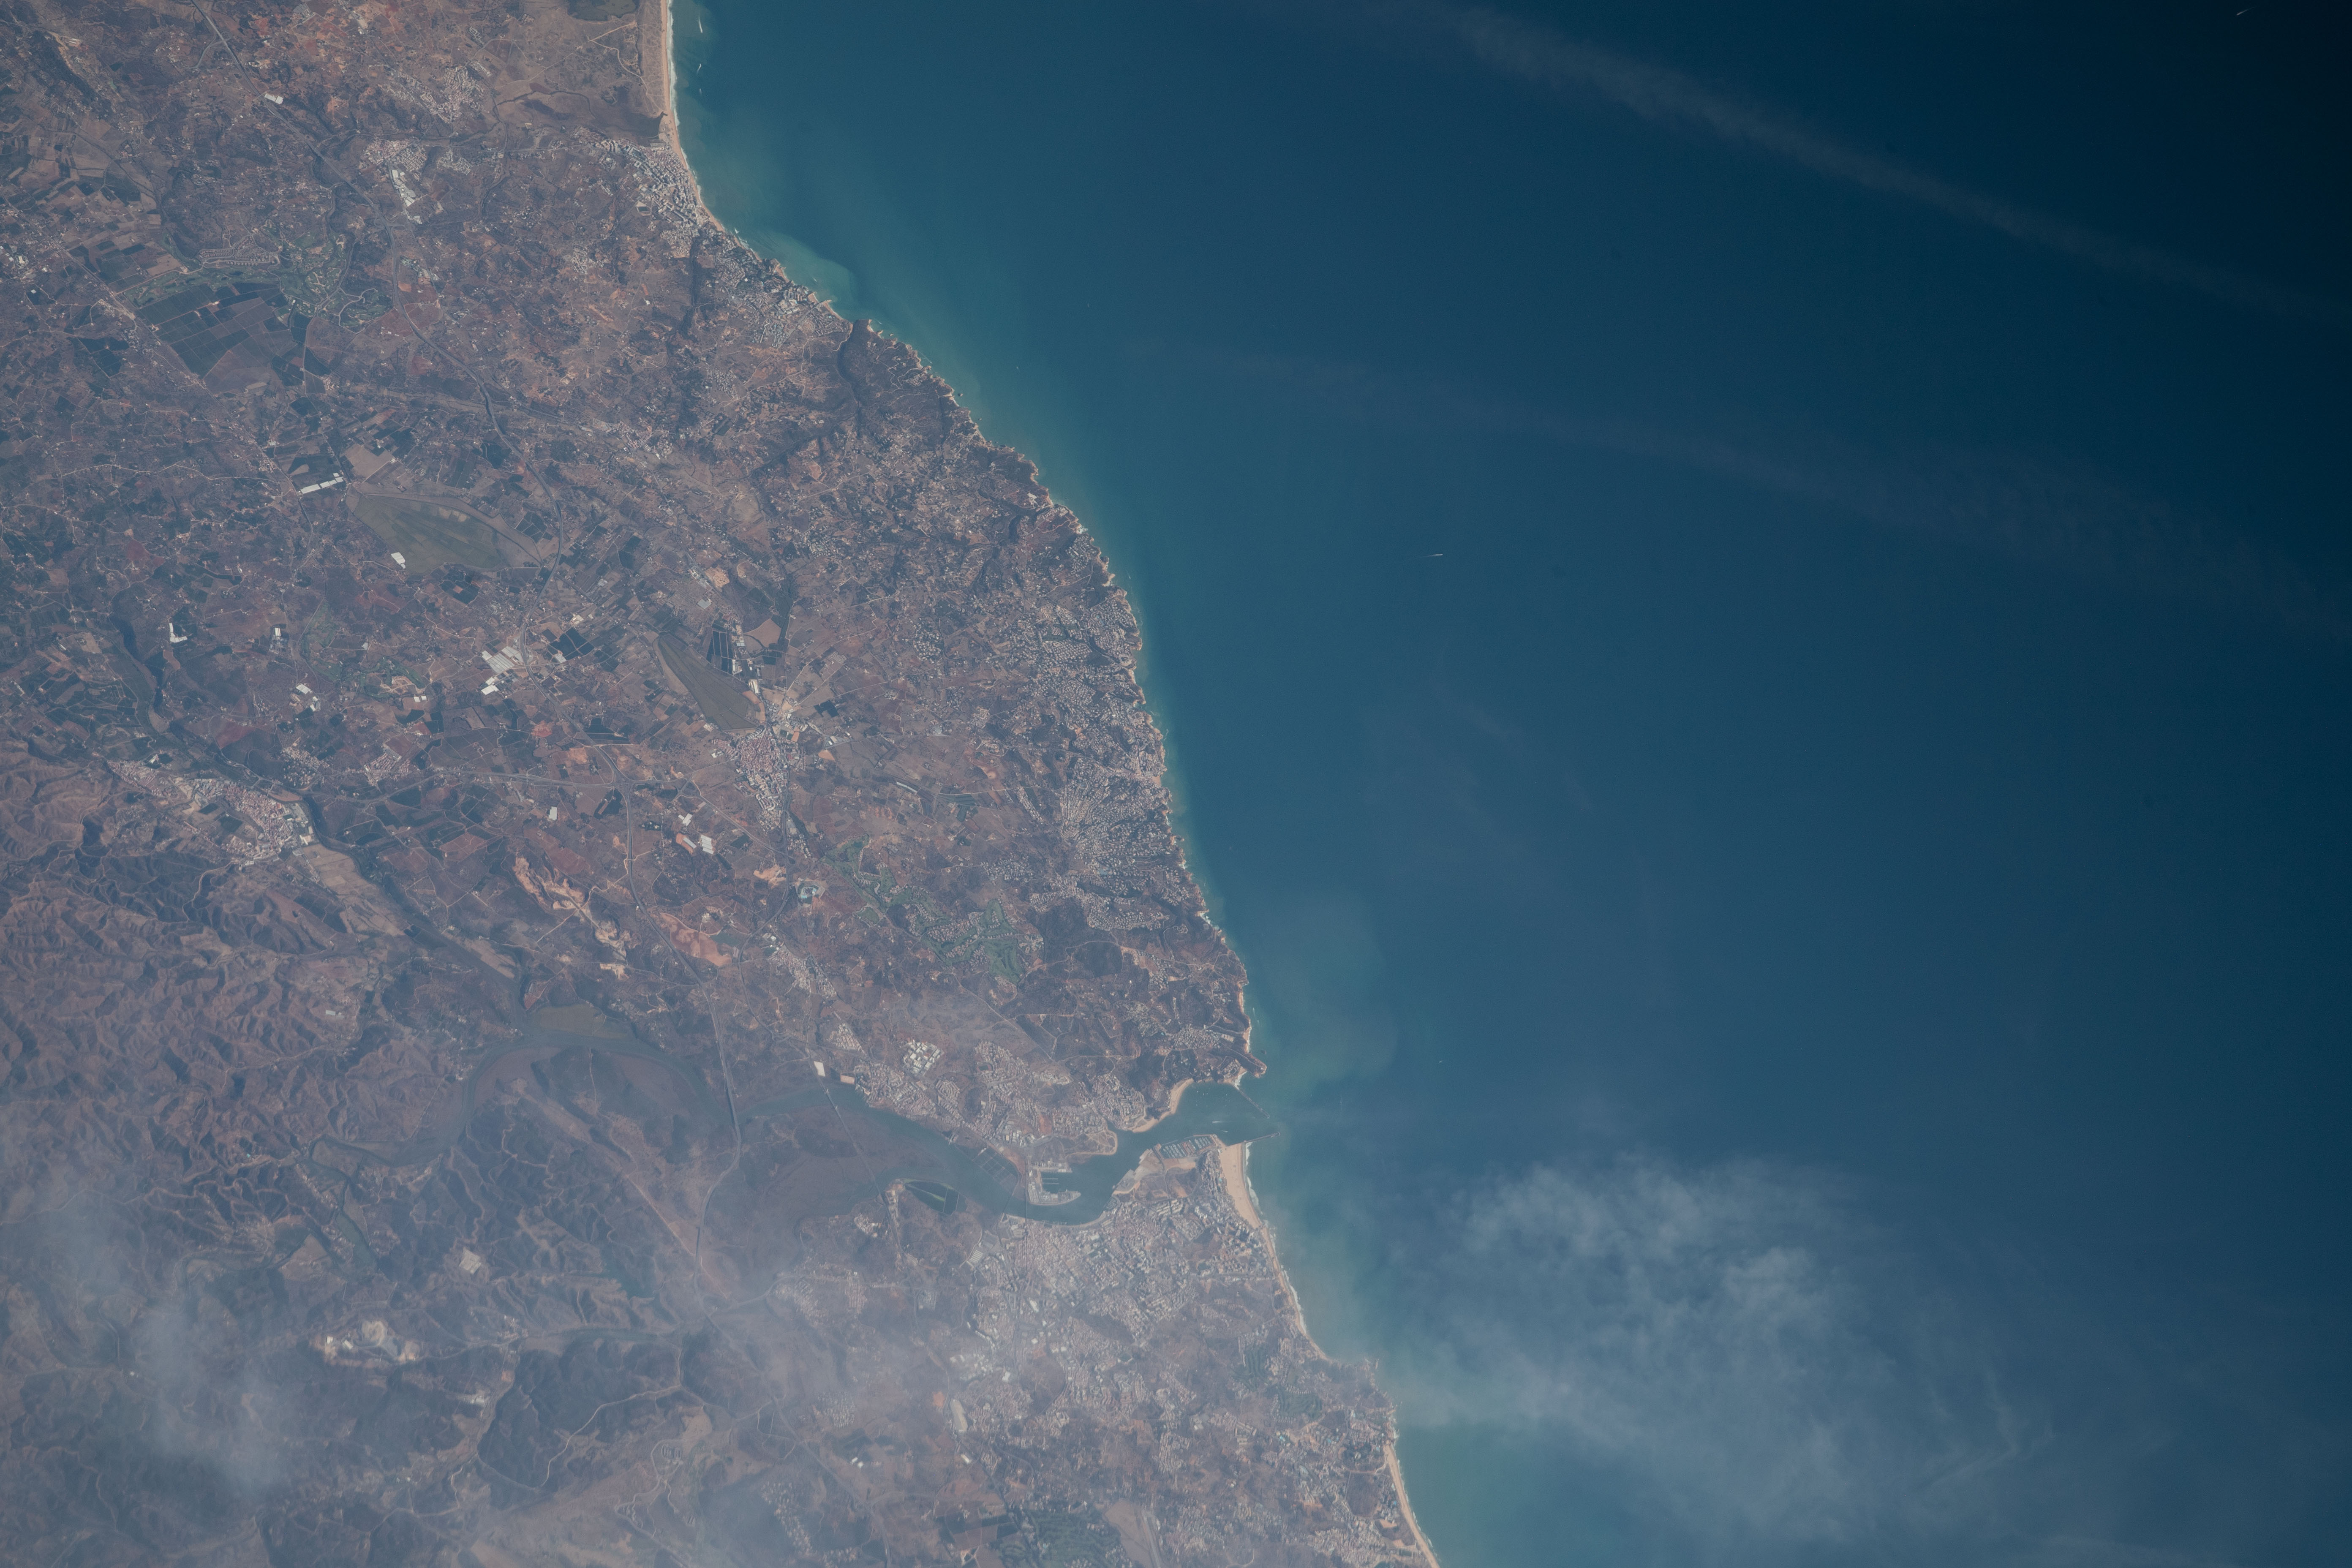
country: PORTUGAL
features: PRAIA DE CARVOEIRO
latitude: 37.1
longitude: -8.5
